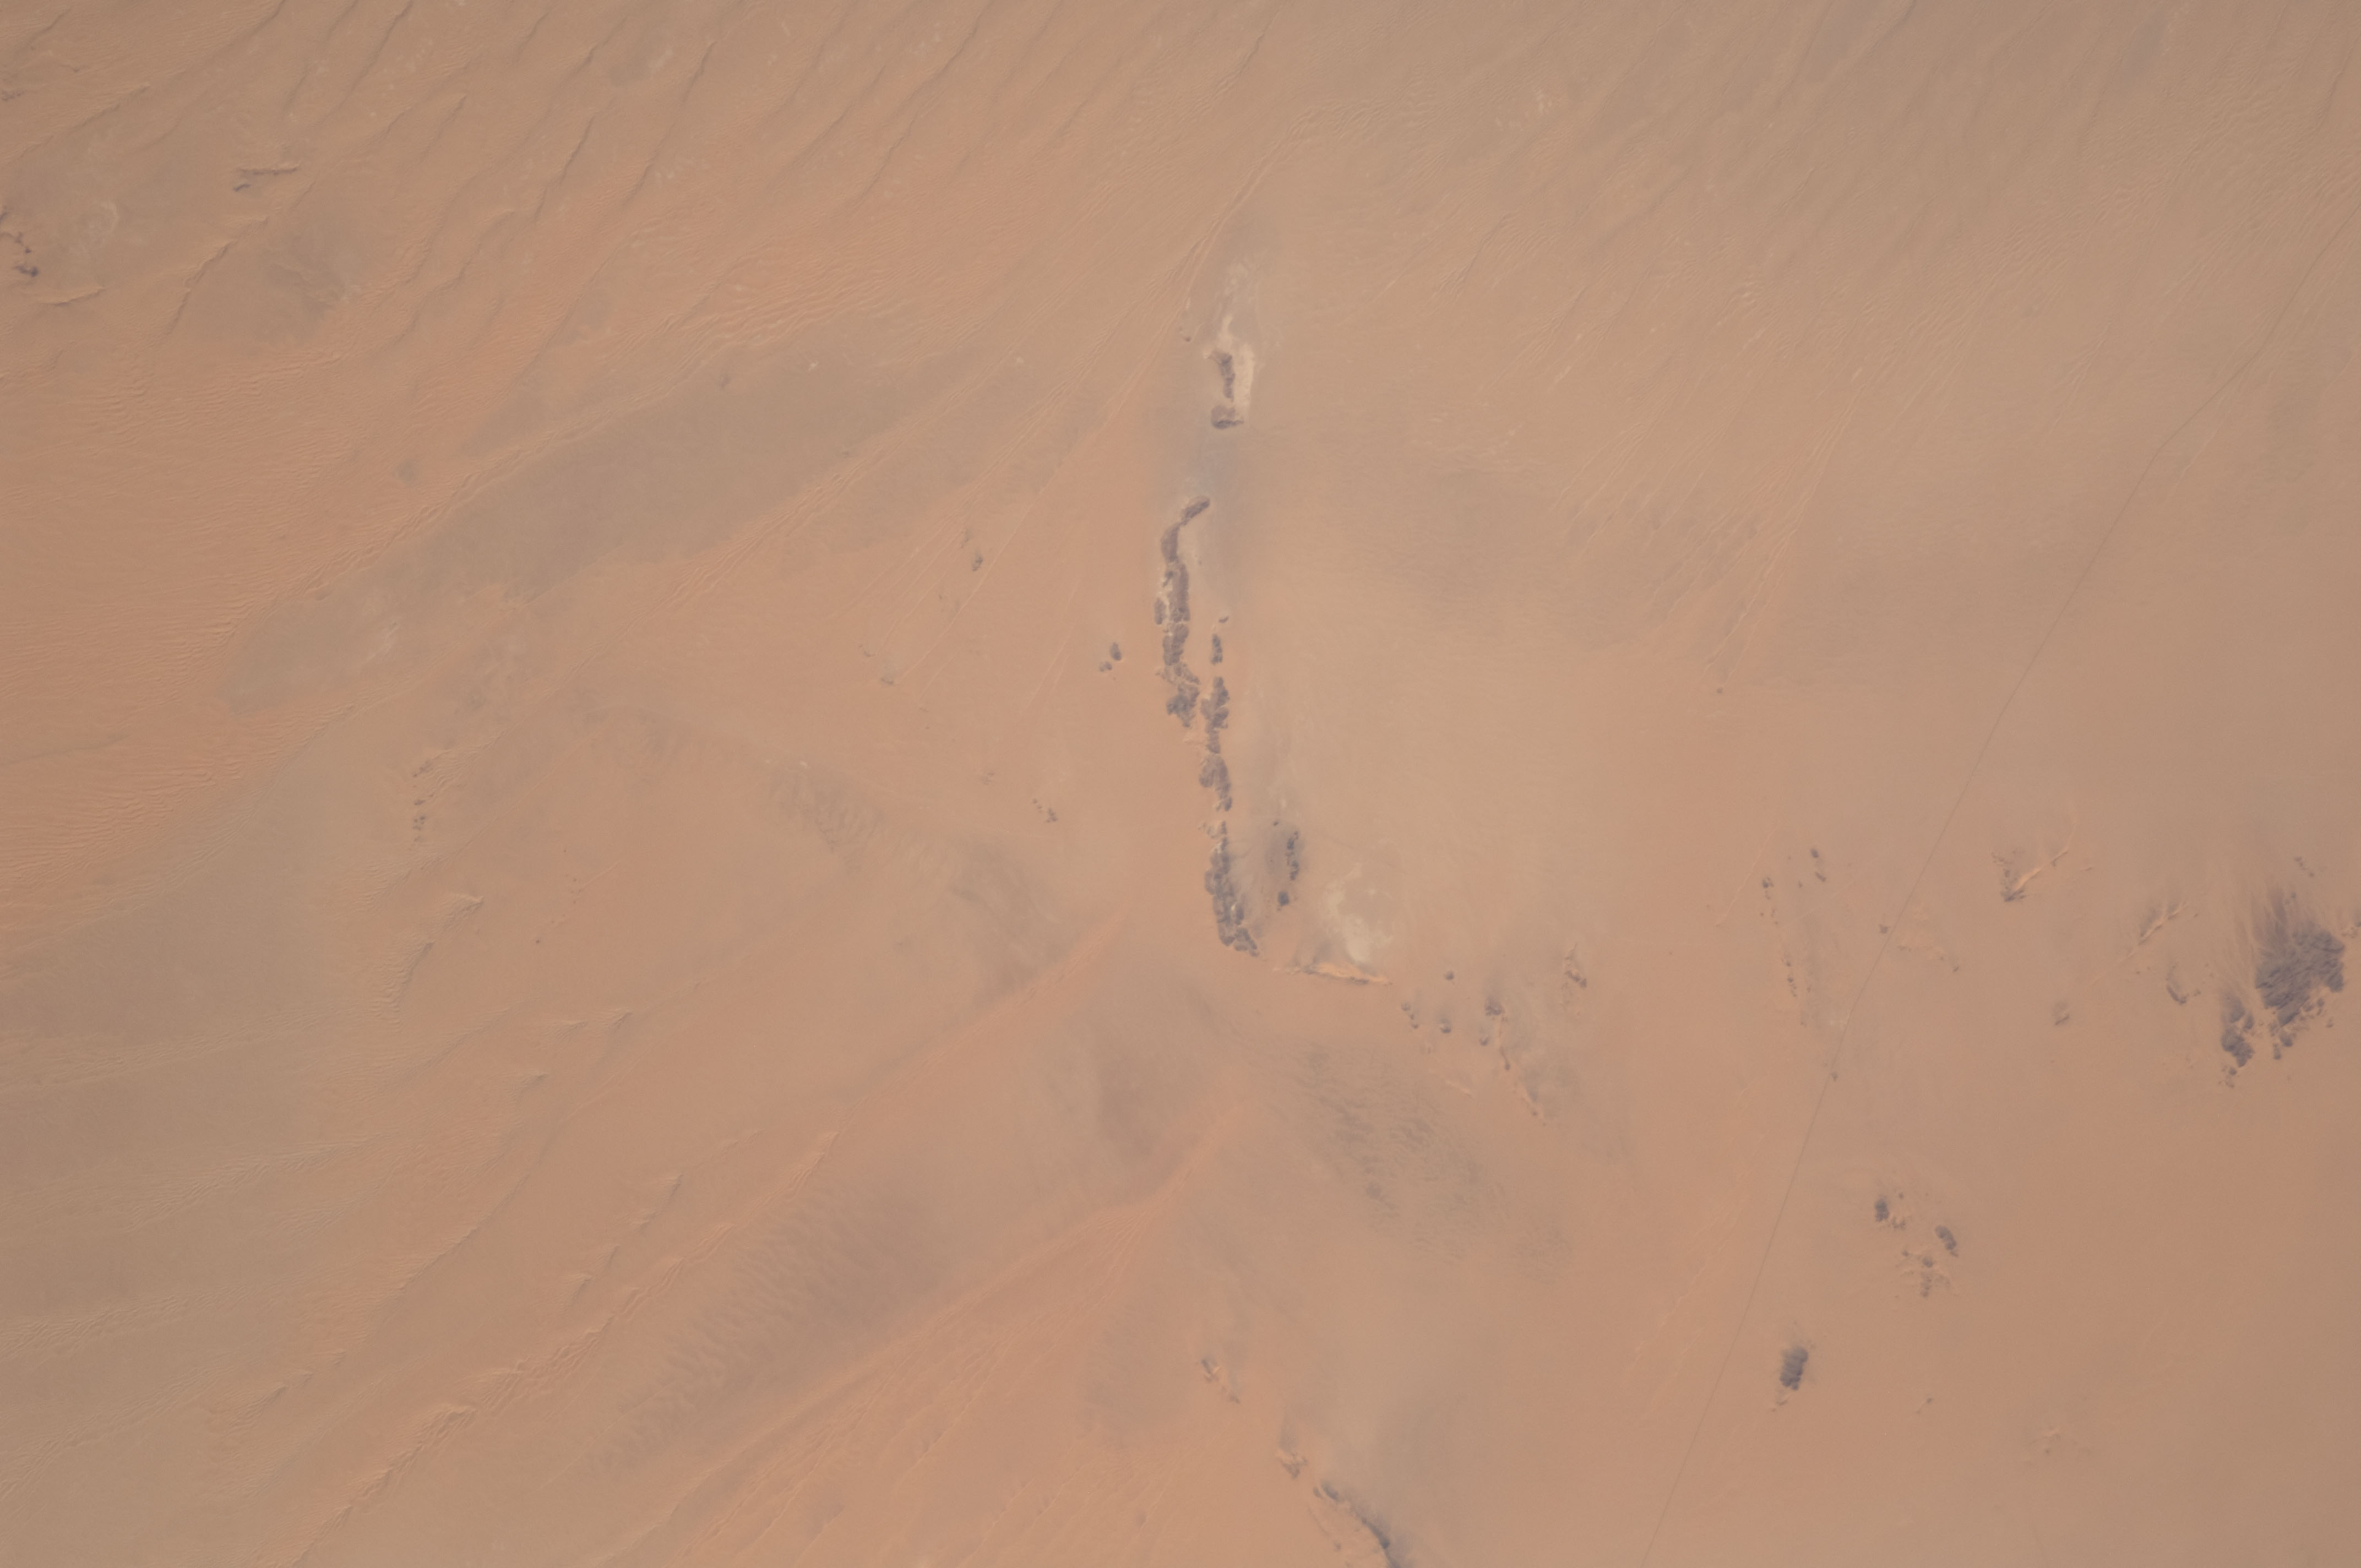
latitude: 15.8
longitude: 46.3
